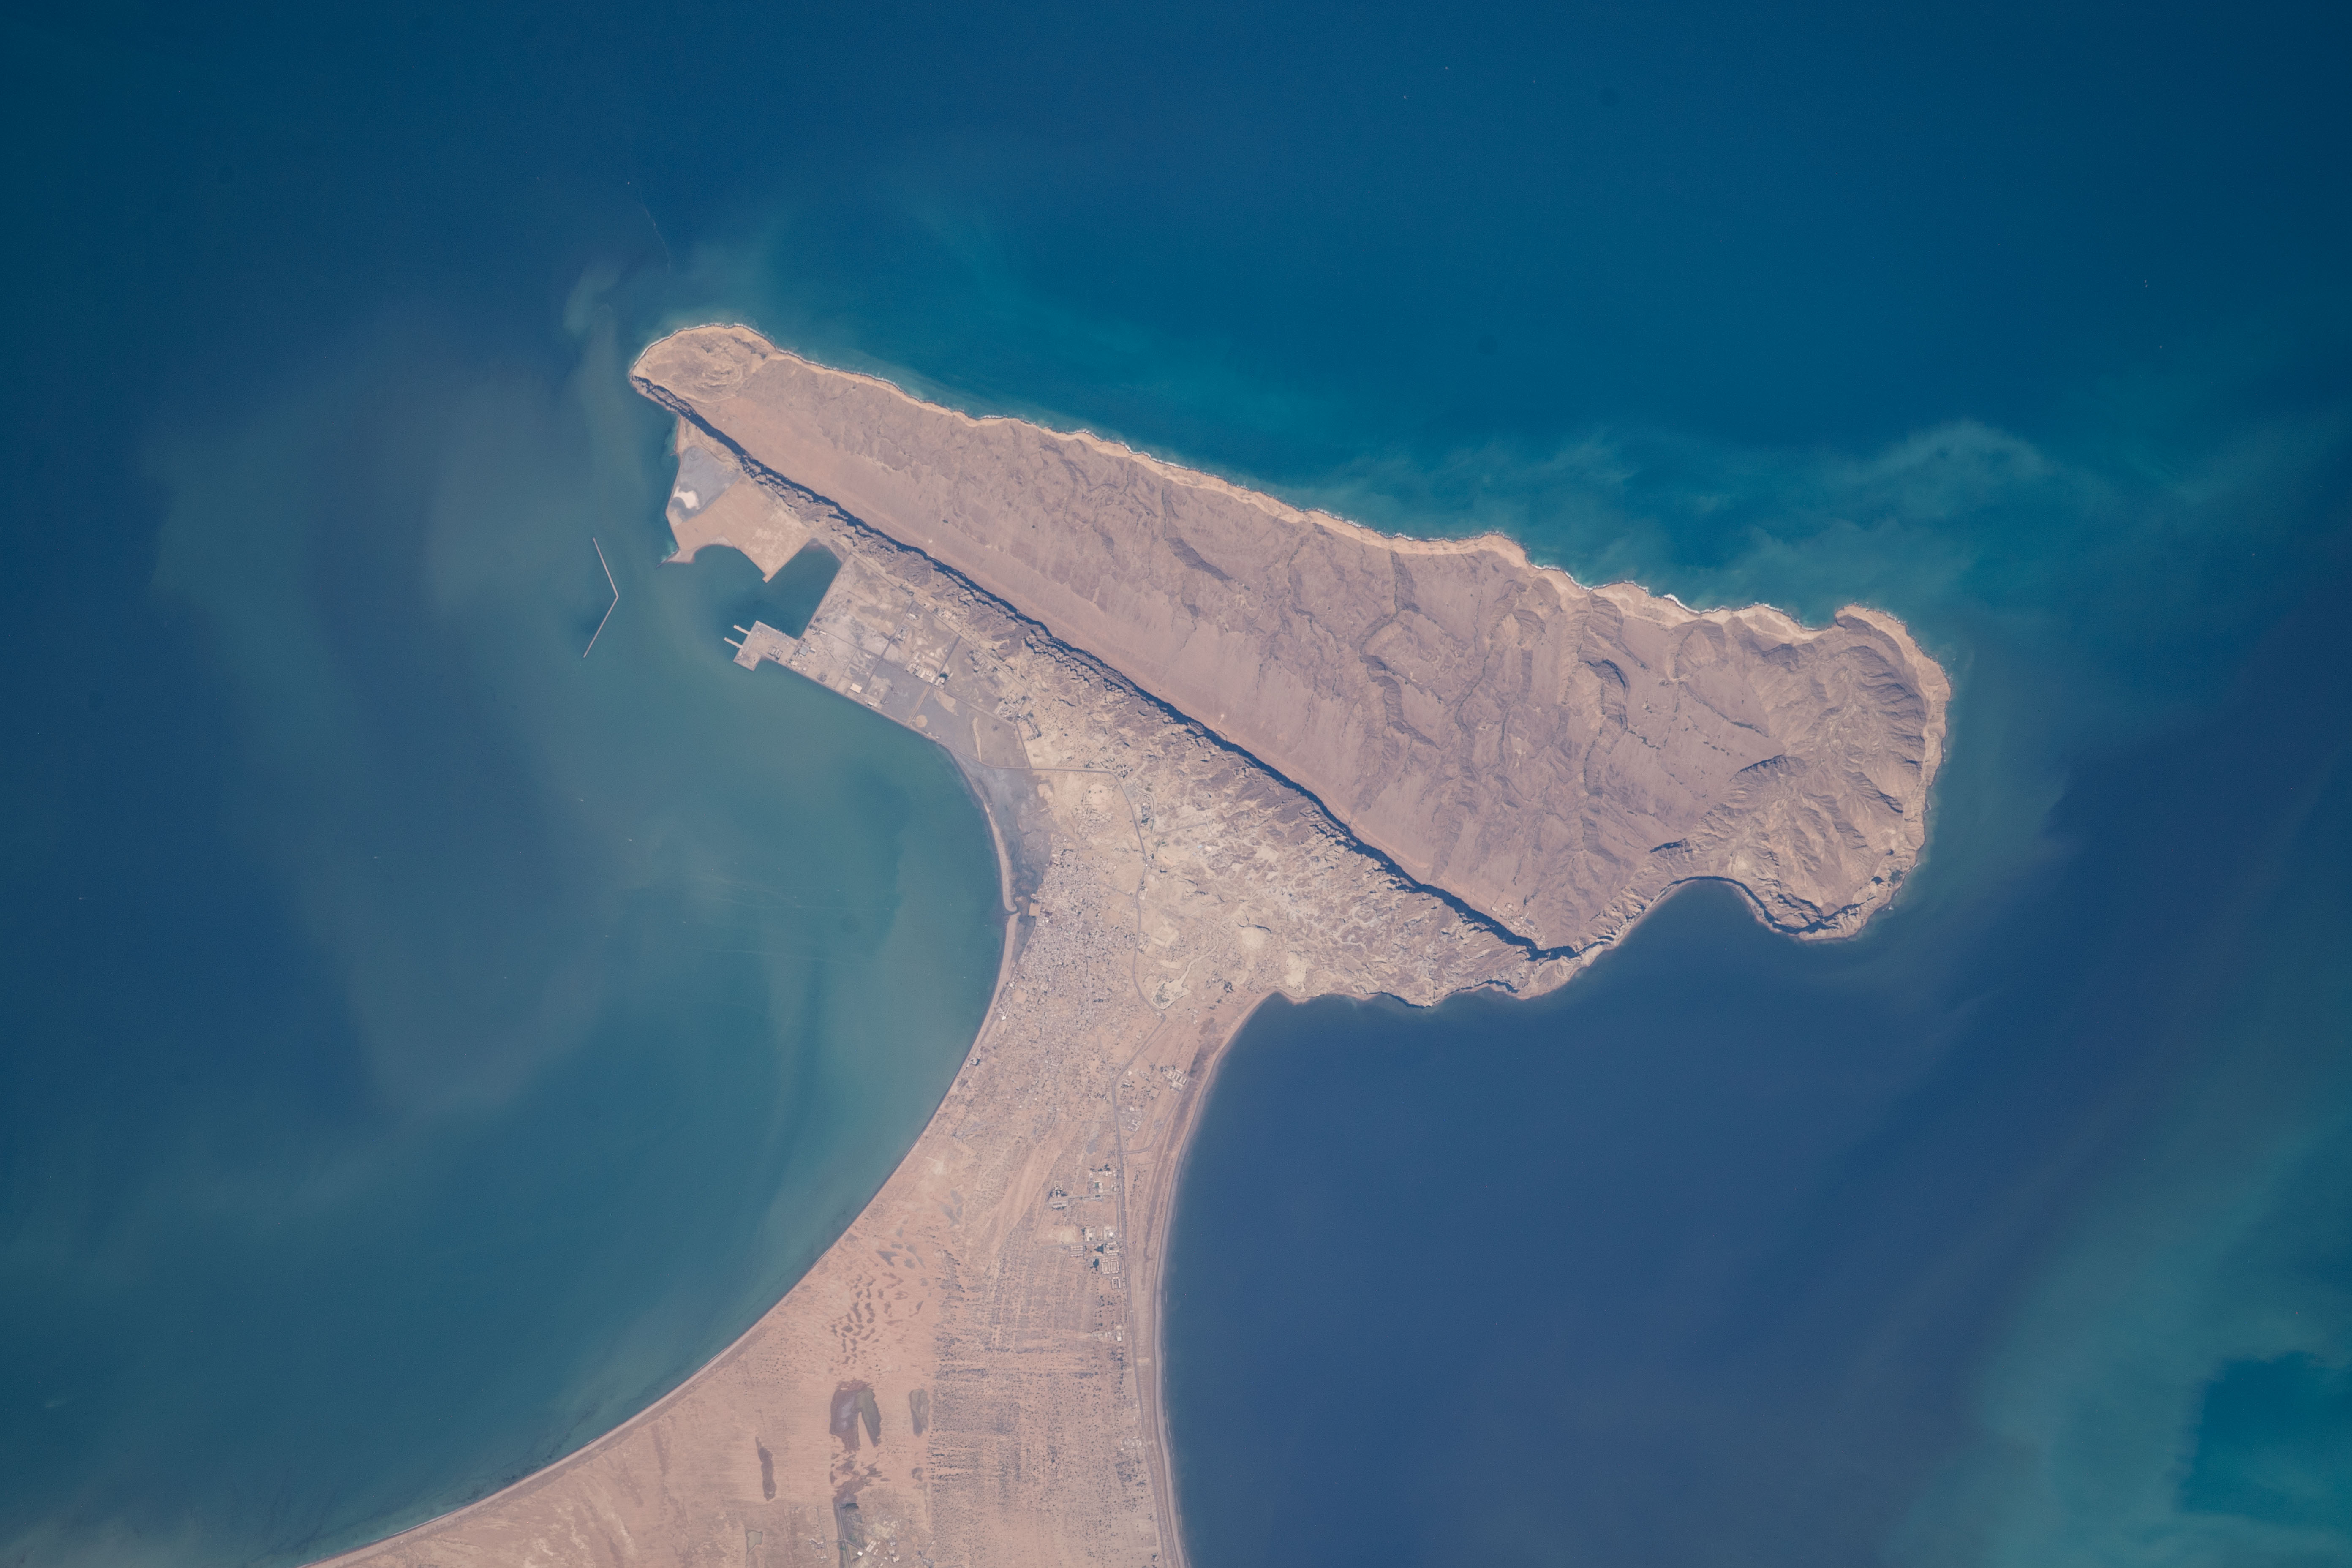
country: PAKISTAN
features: PAKISTAN, ORMARA, AHSAN BEACH, RAS ORMARA POINT, JINNAH NAVAL BASE, ORMARA ROAD,LAT. 25.19, LON. 64.64, AHSAN BEACH, ORMARA, PAKISTAN,ORMARA, PAKISTAN
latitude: 25.2
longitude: 64.6
